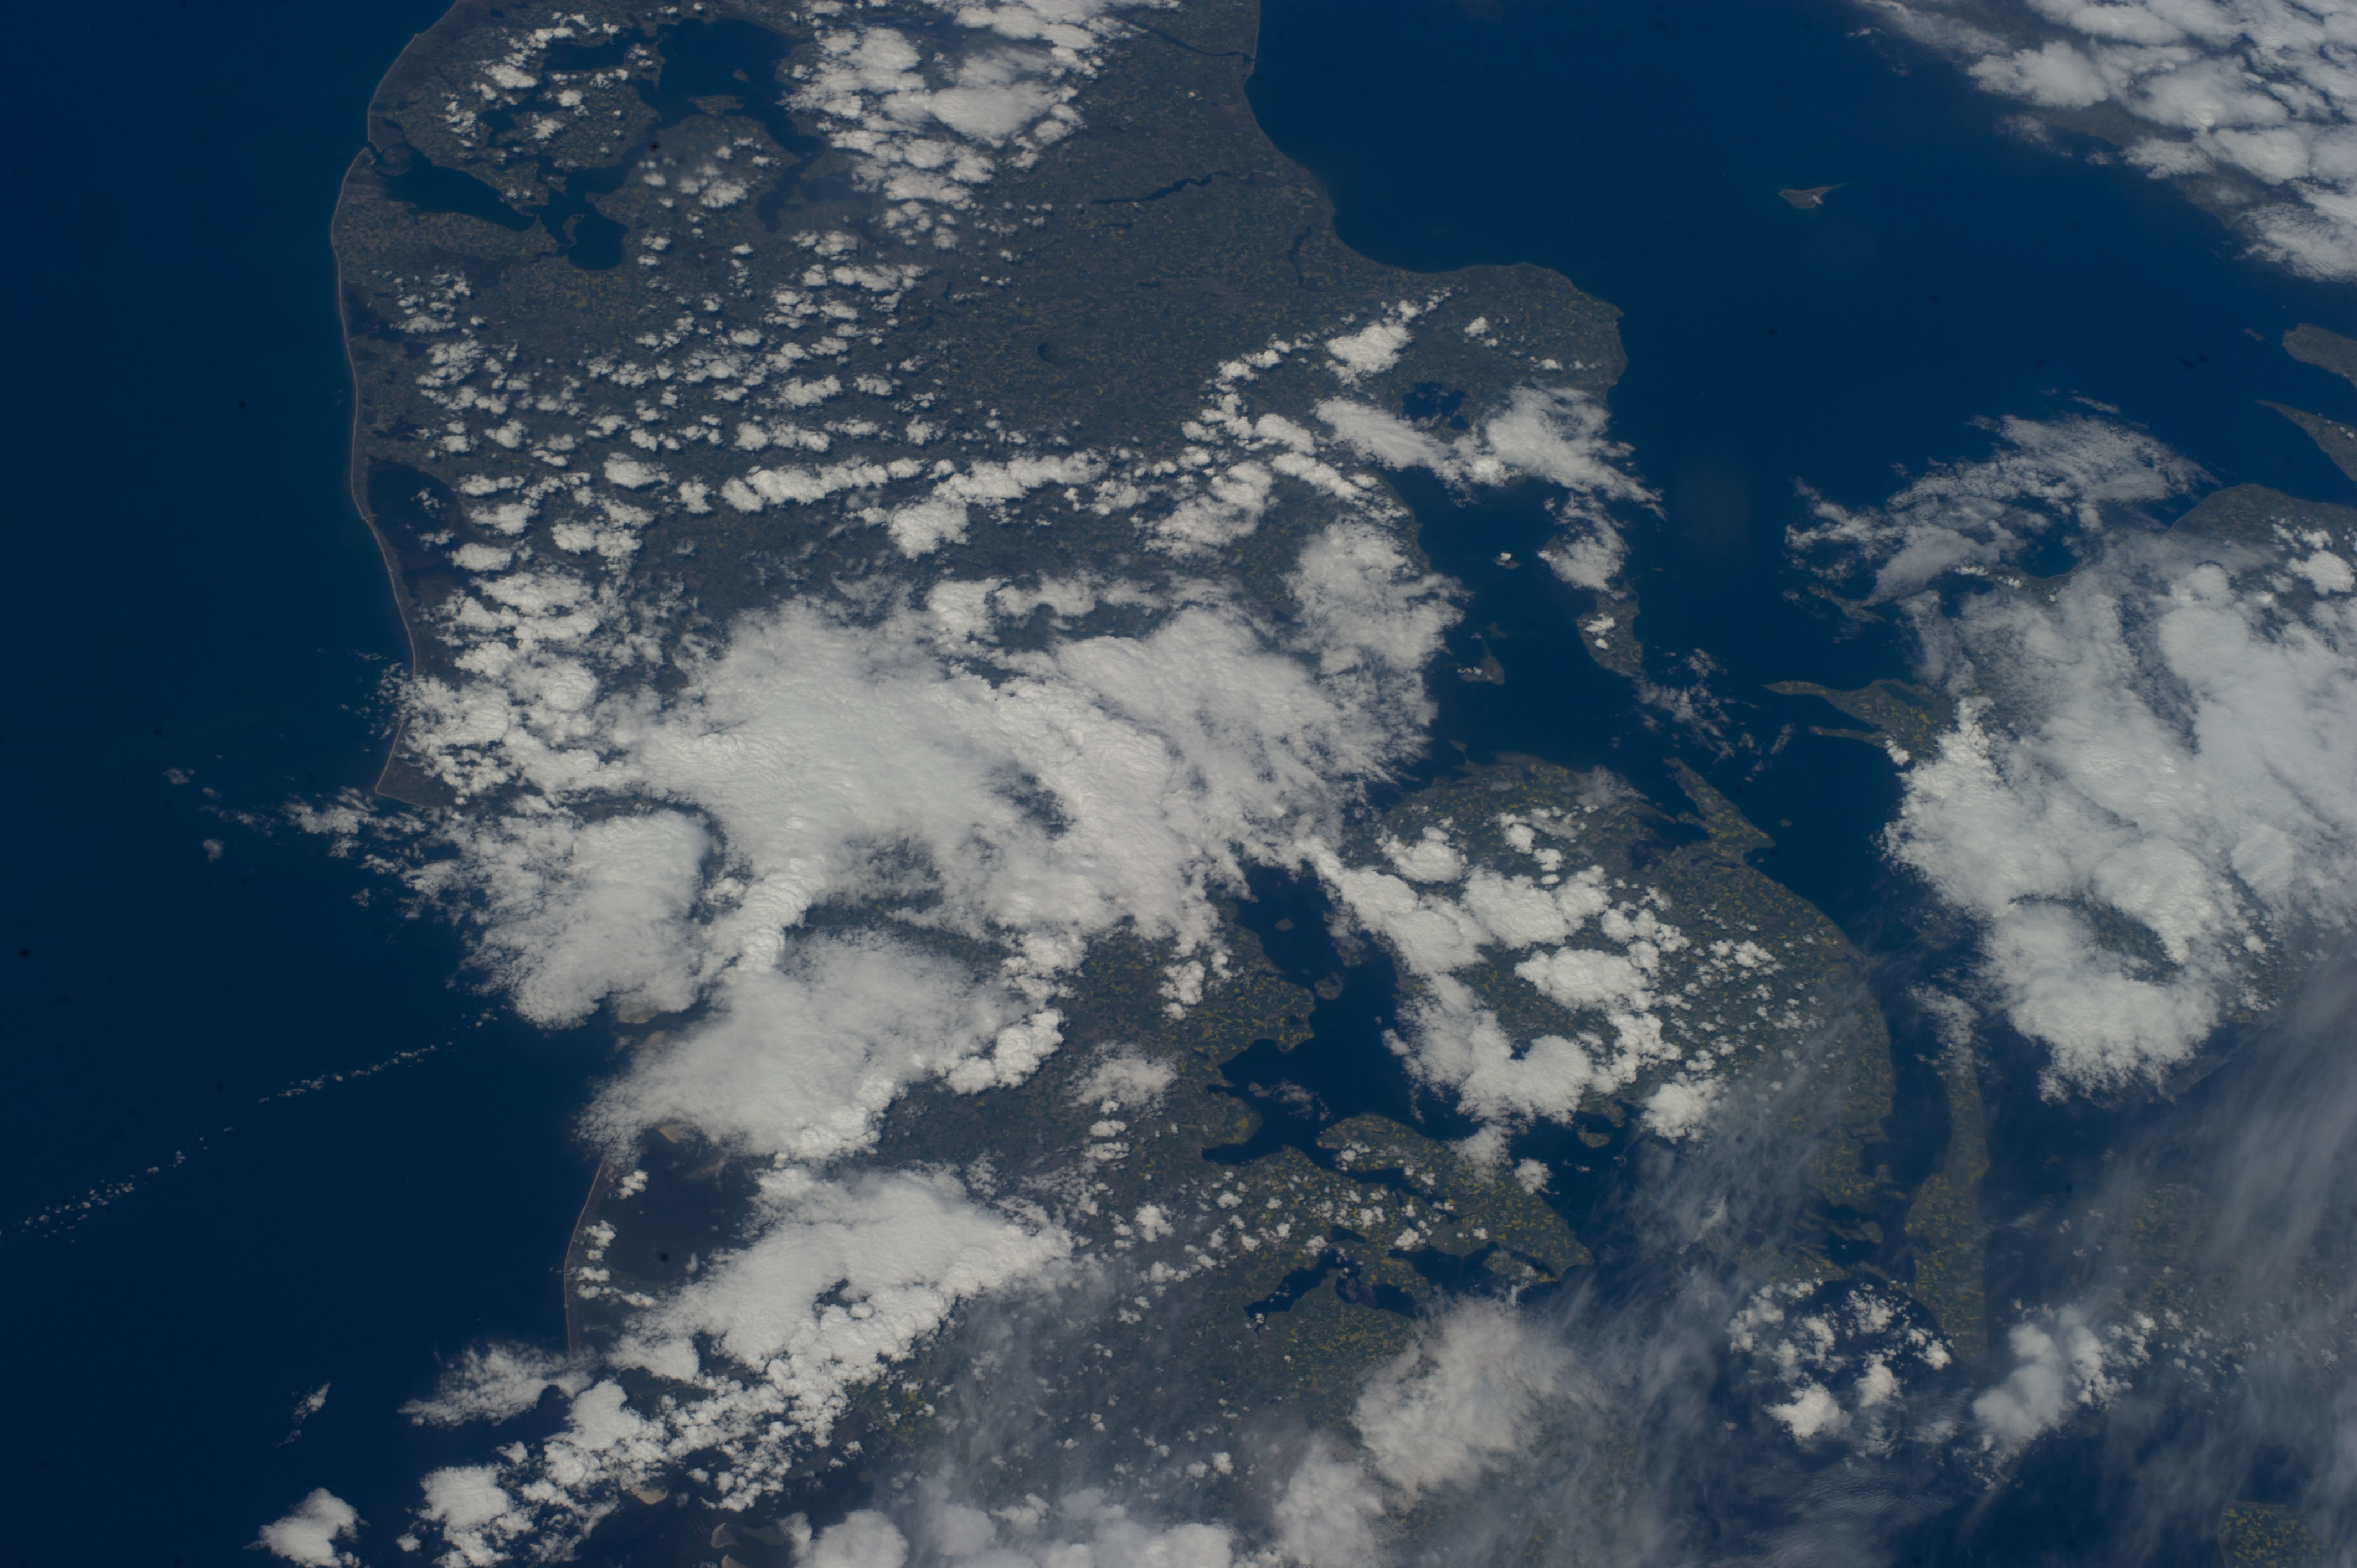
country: DENMARK
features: COAST, NORTH SEA, KATTEGAT SEA, LIMFJORD, JUTLAND PENINSULA, LITTLE BELT STRAIT, FUNEN ISLAND, GREAT BELT STRAIT
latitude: 55.6
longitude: 9.4
